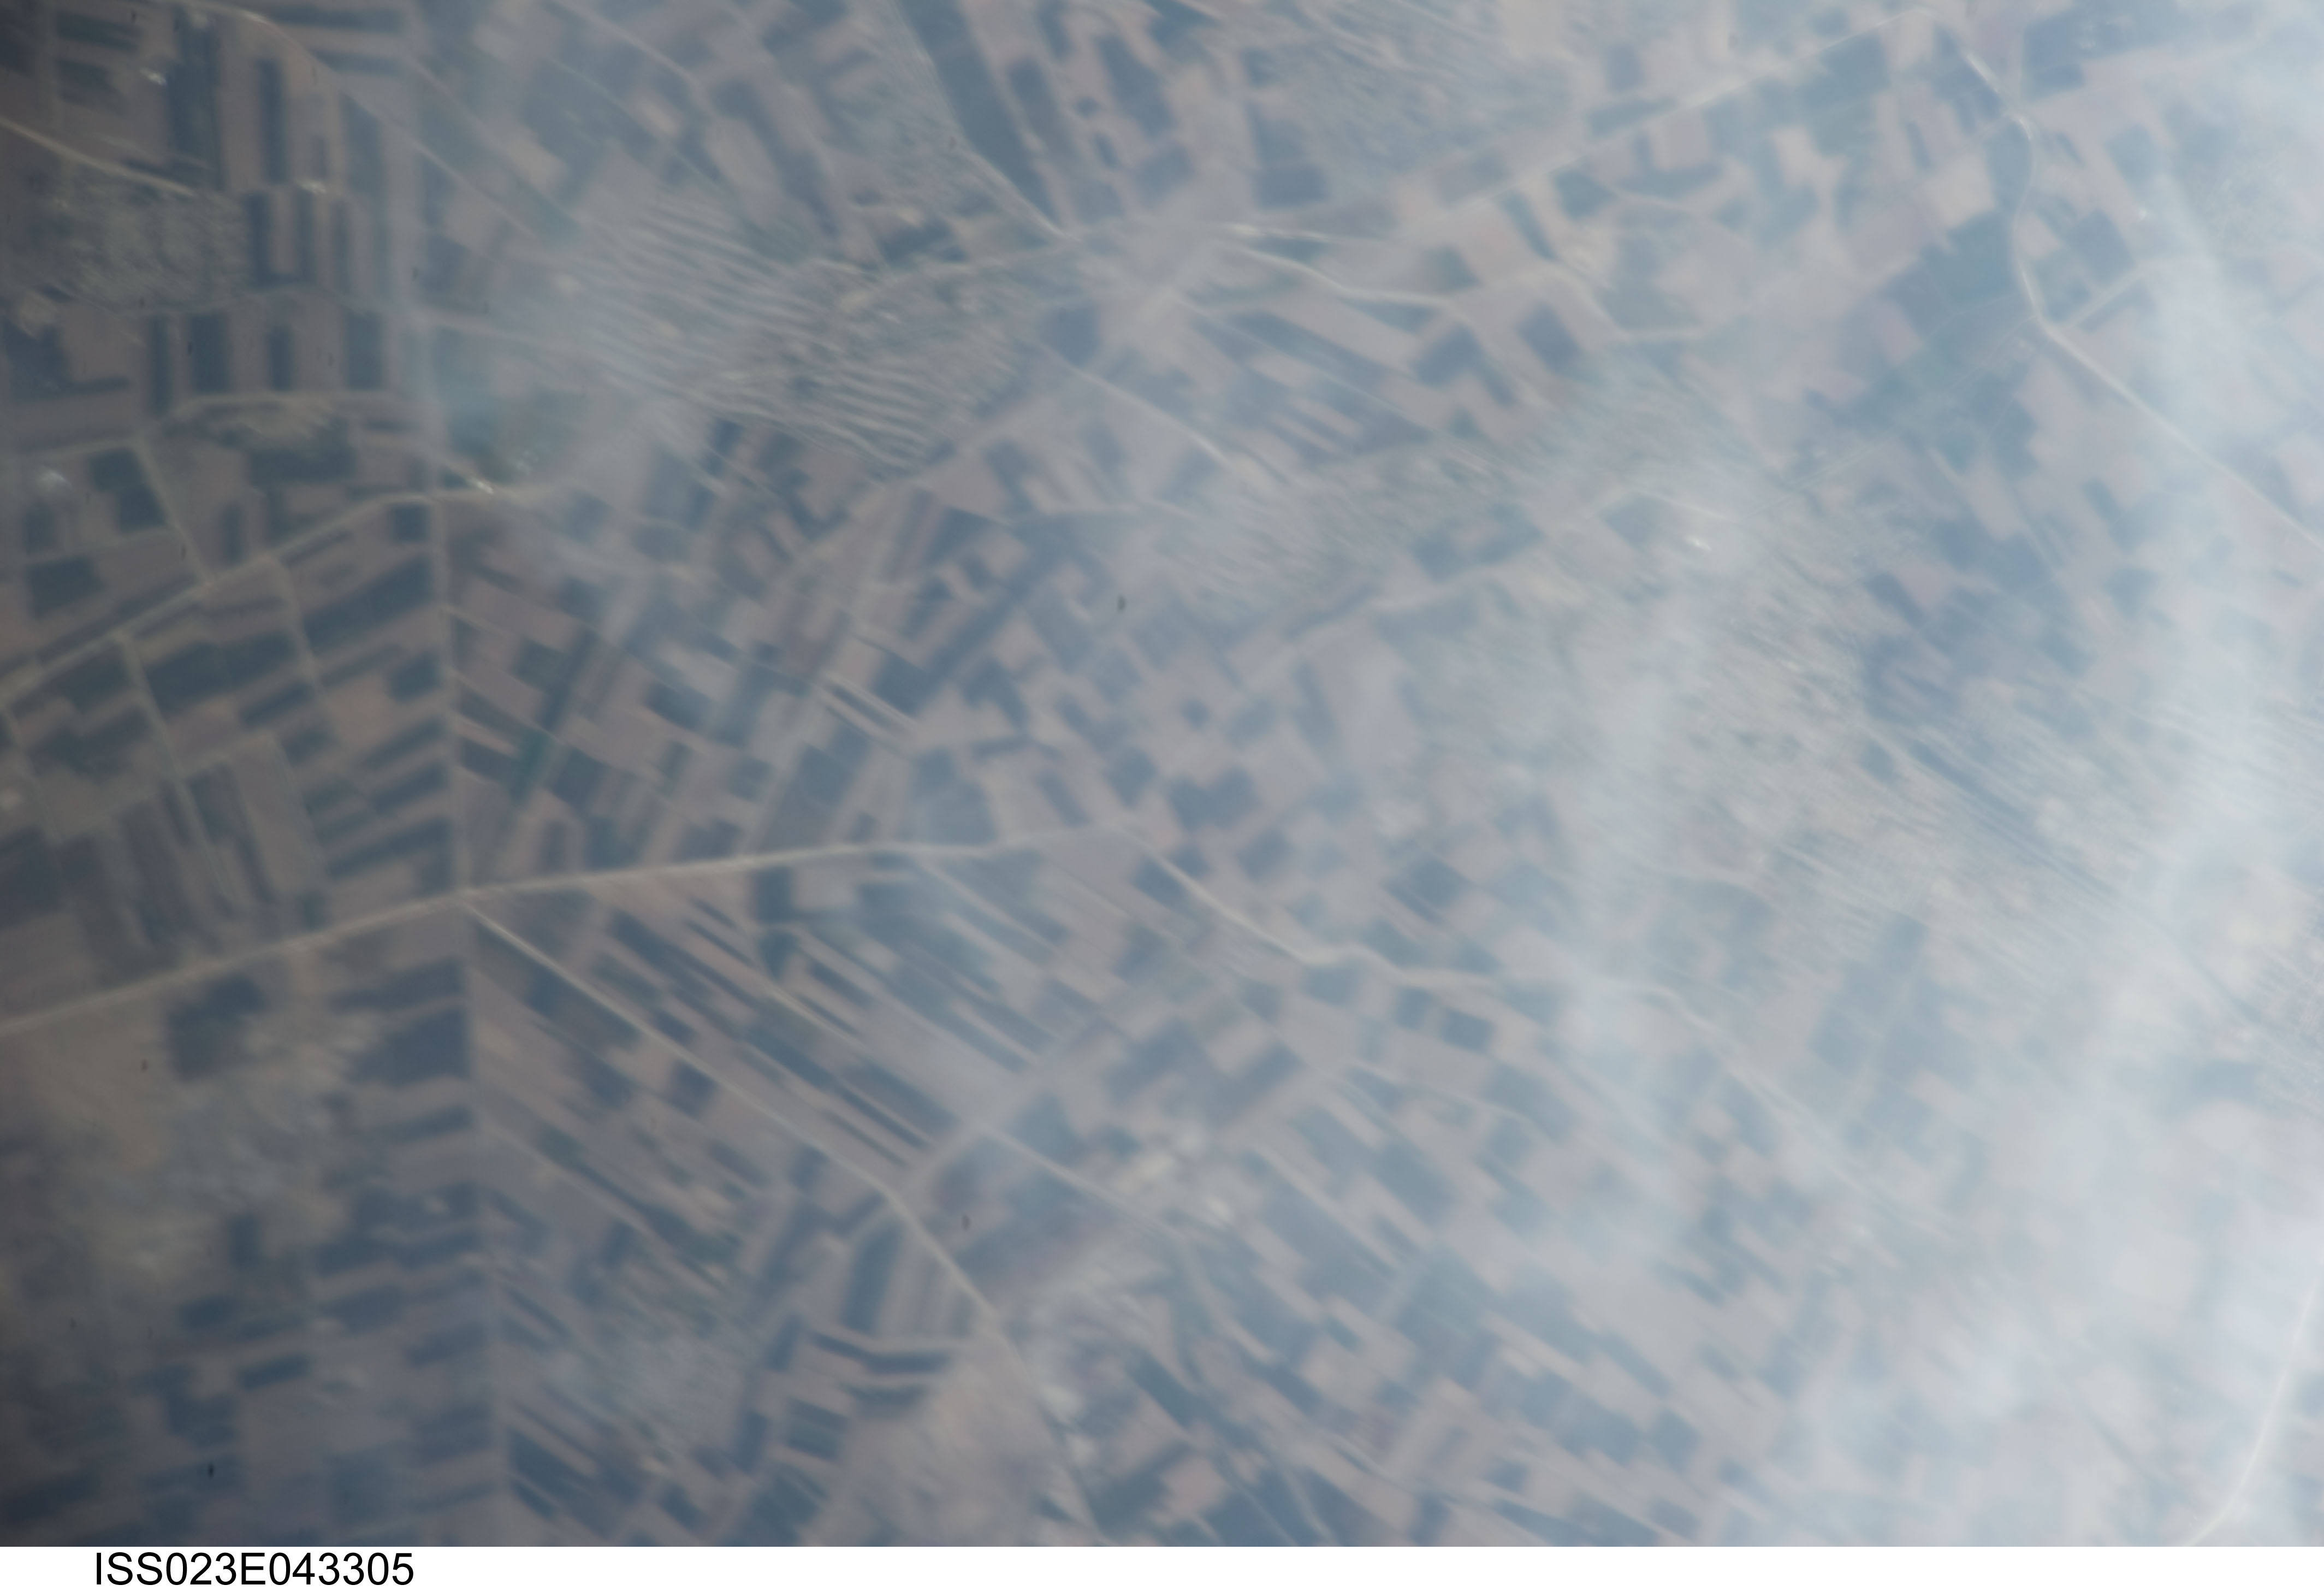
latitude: 38.8
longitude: 65.6
